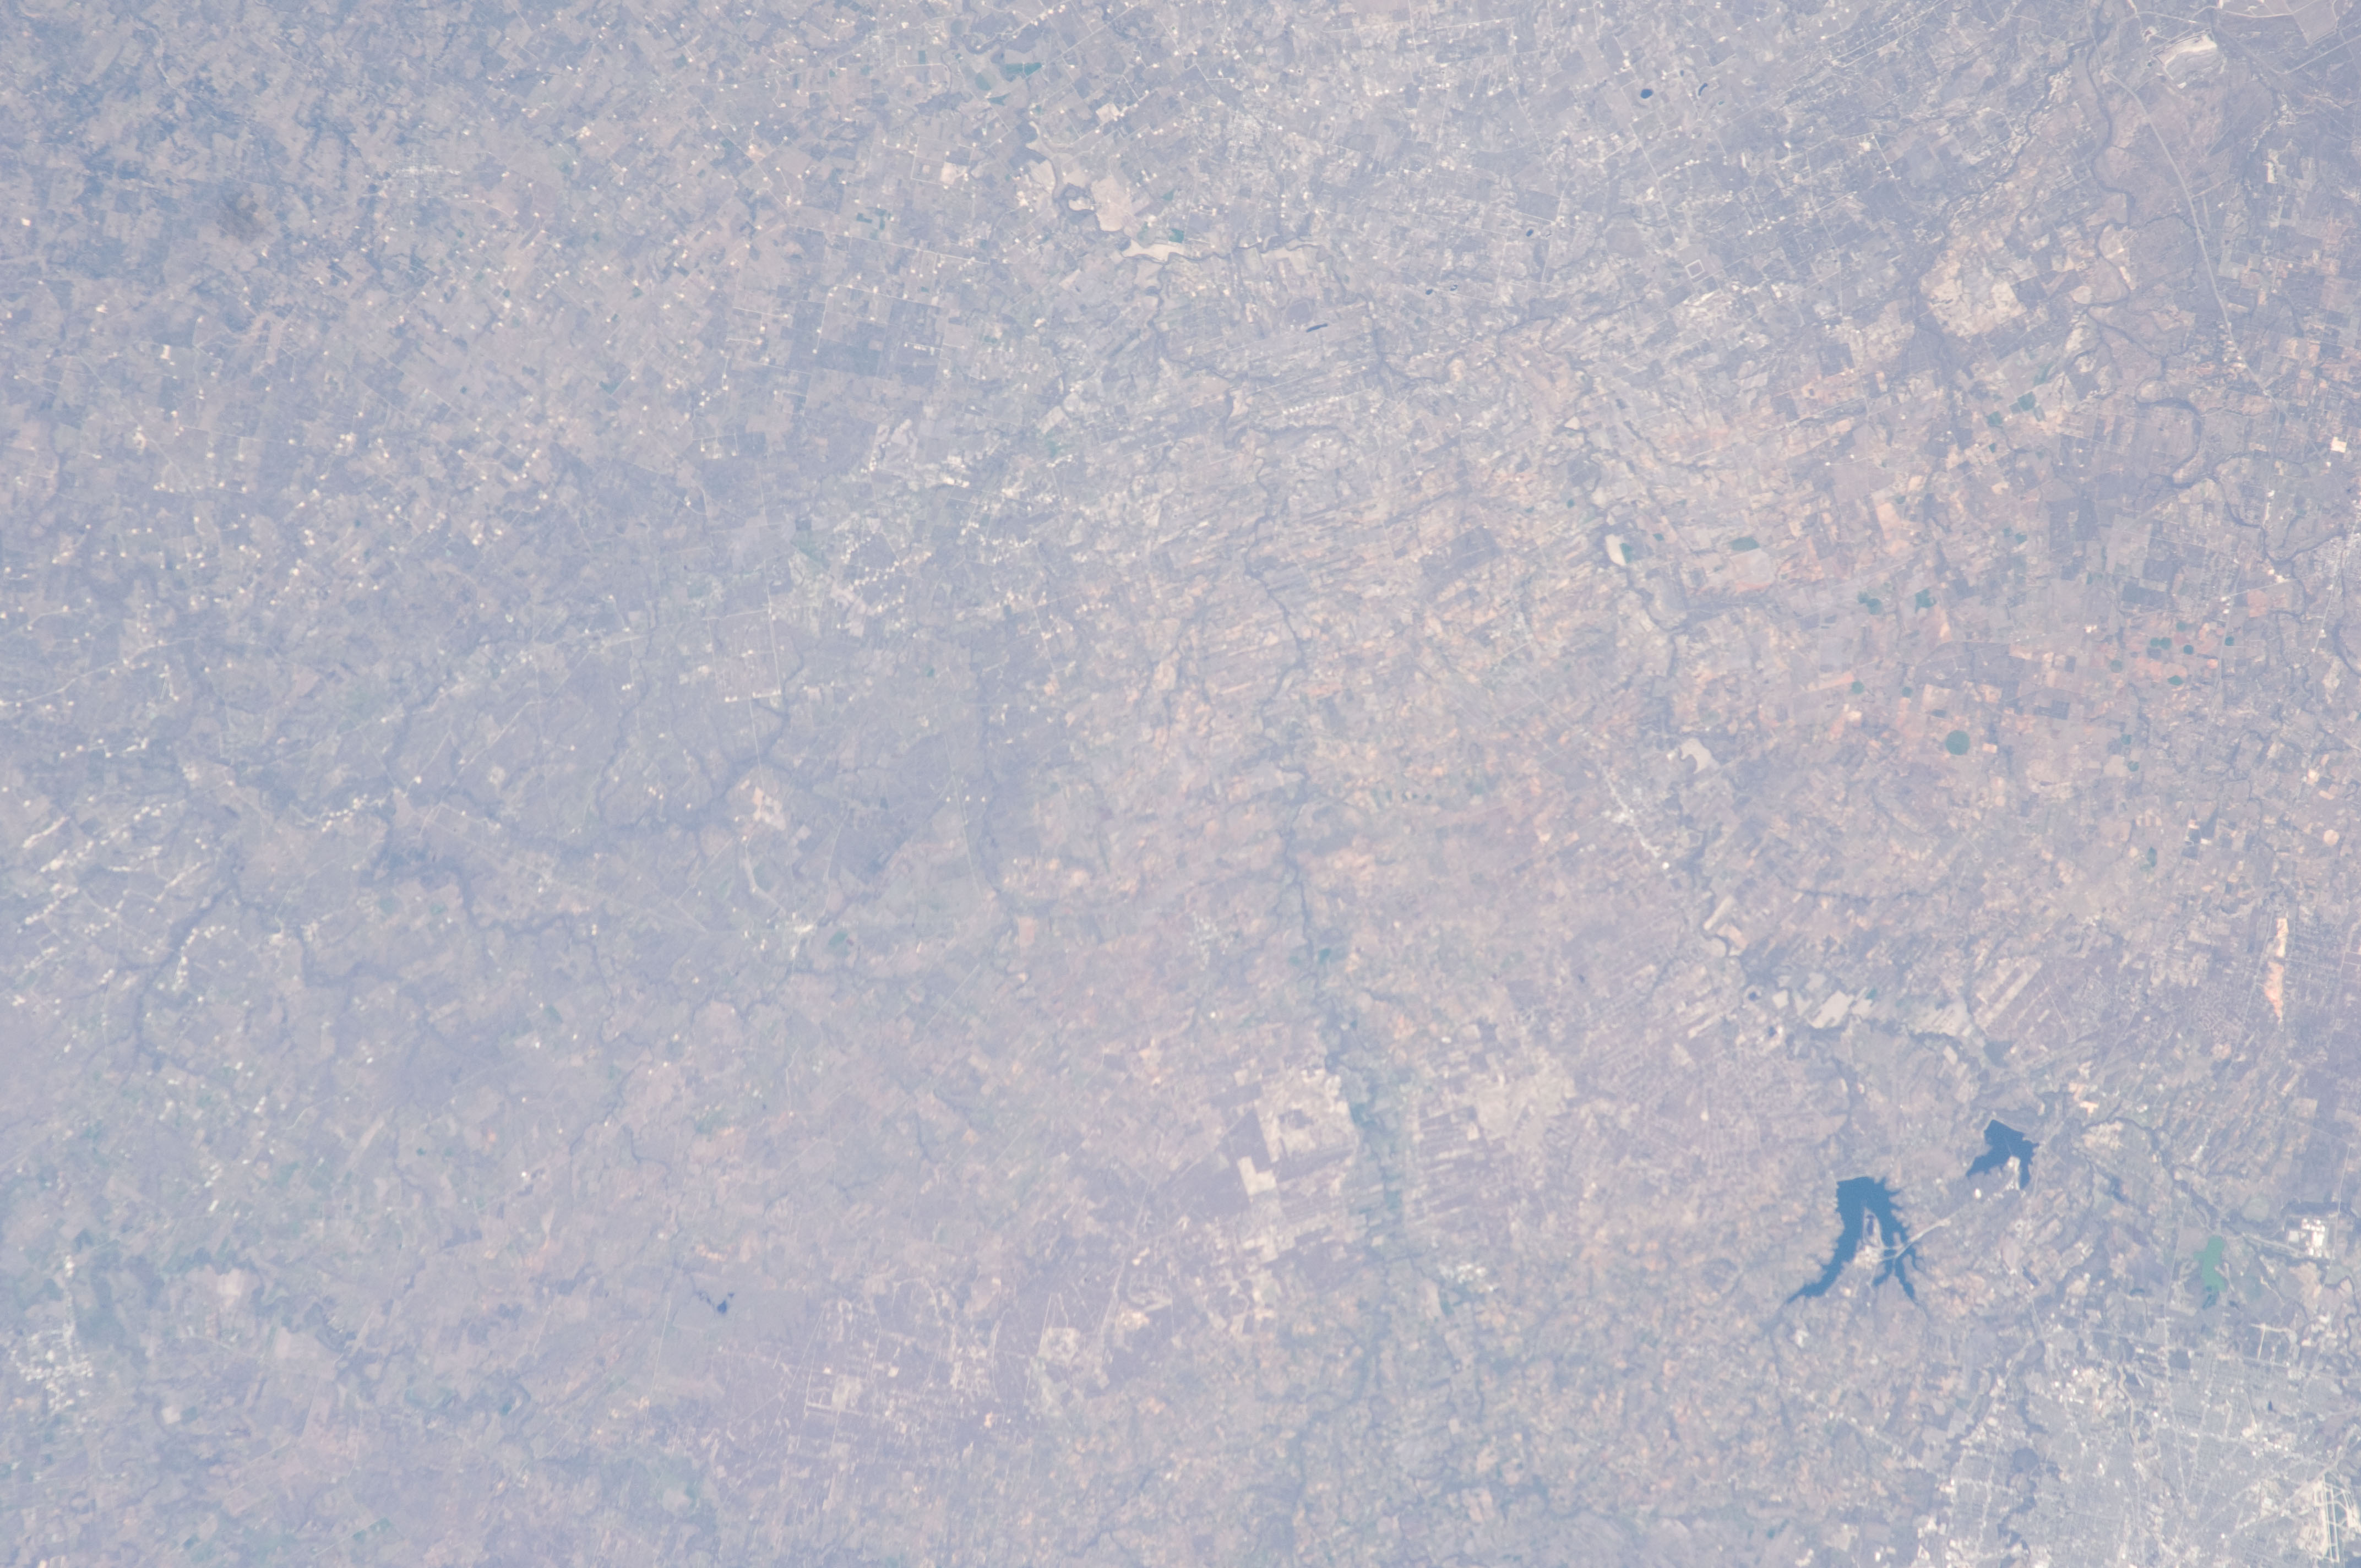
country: USA-TEXAS
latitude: 29.2
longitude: -97.9
